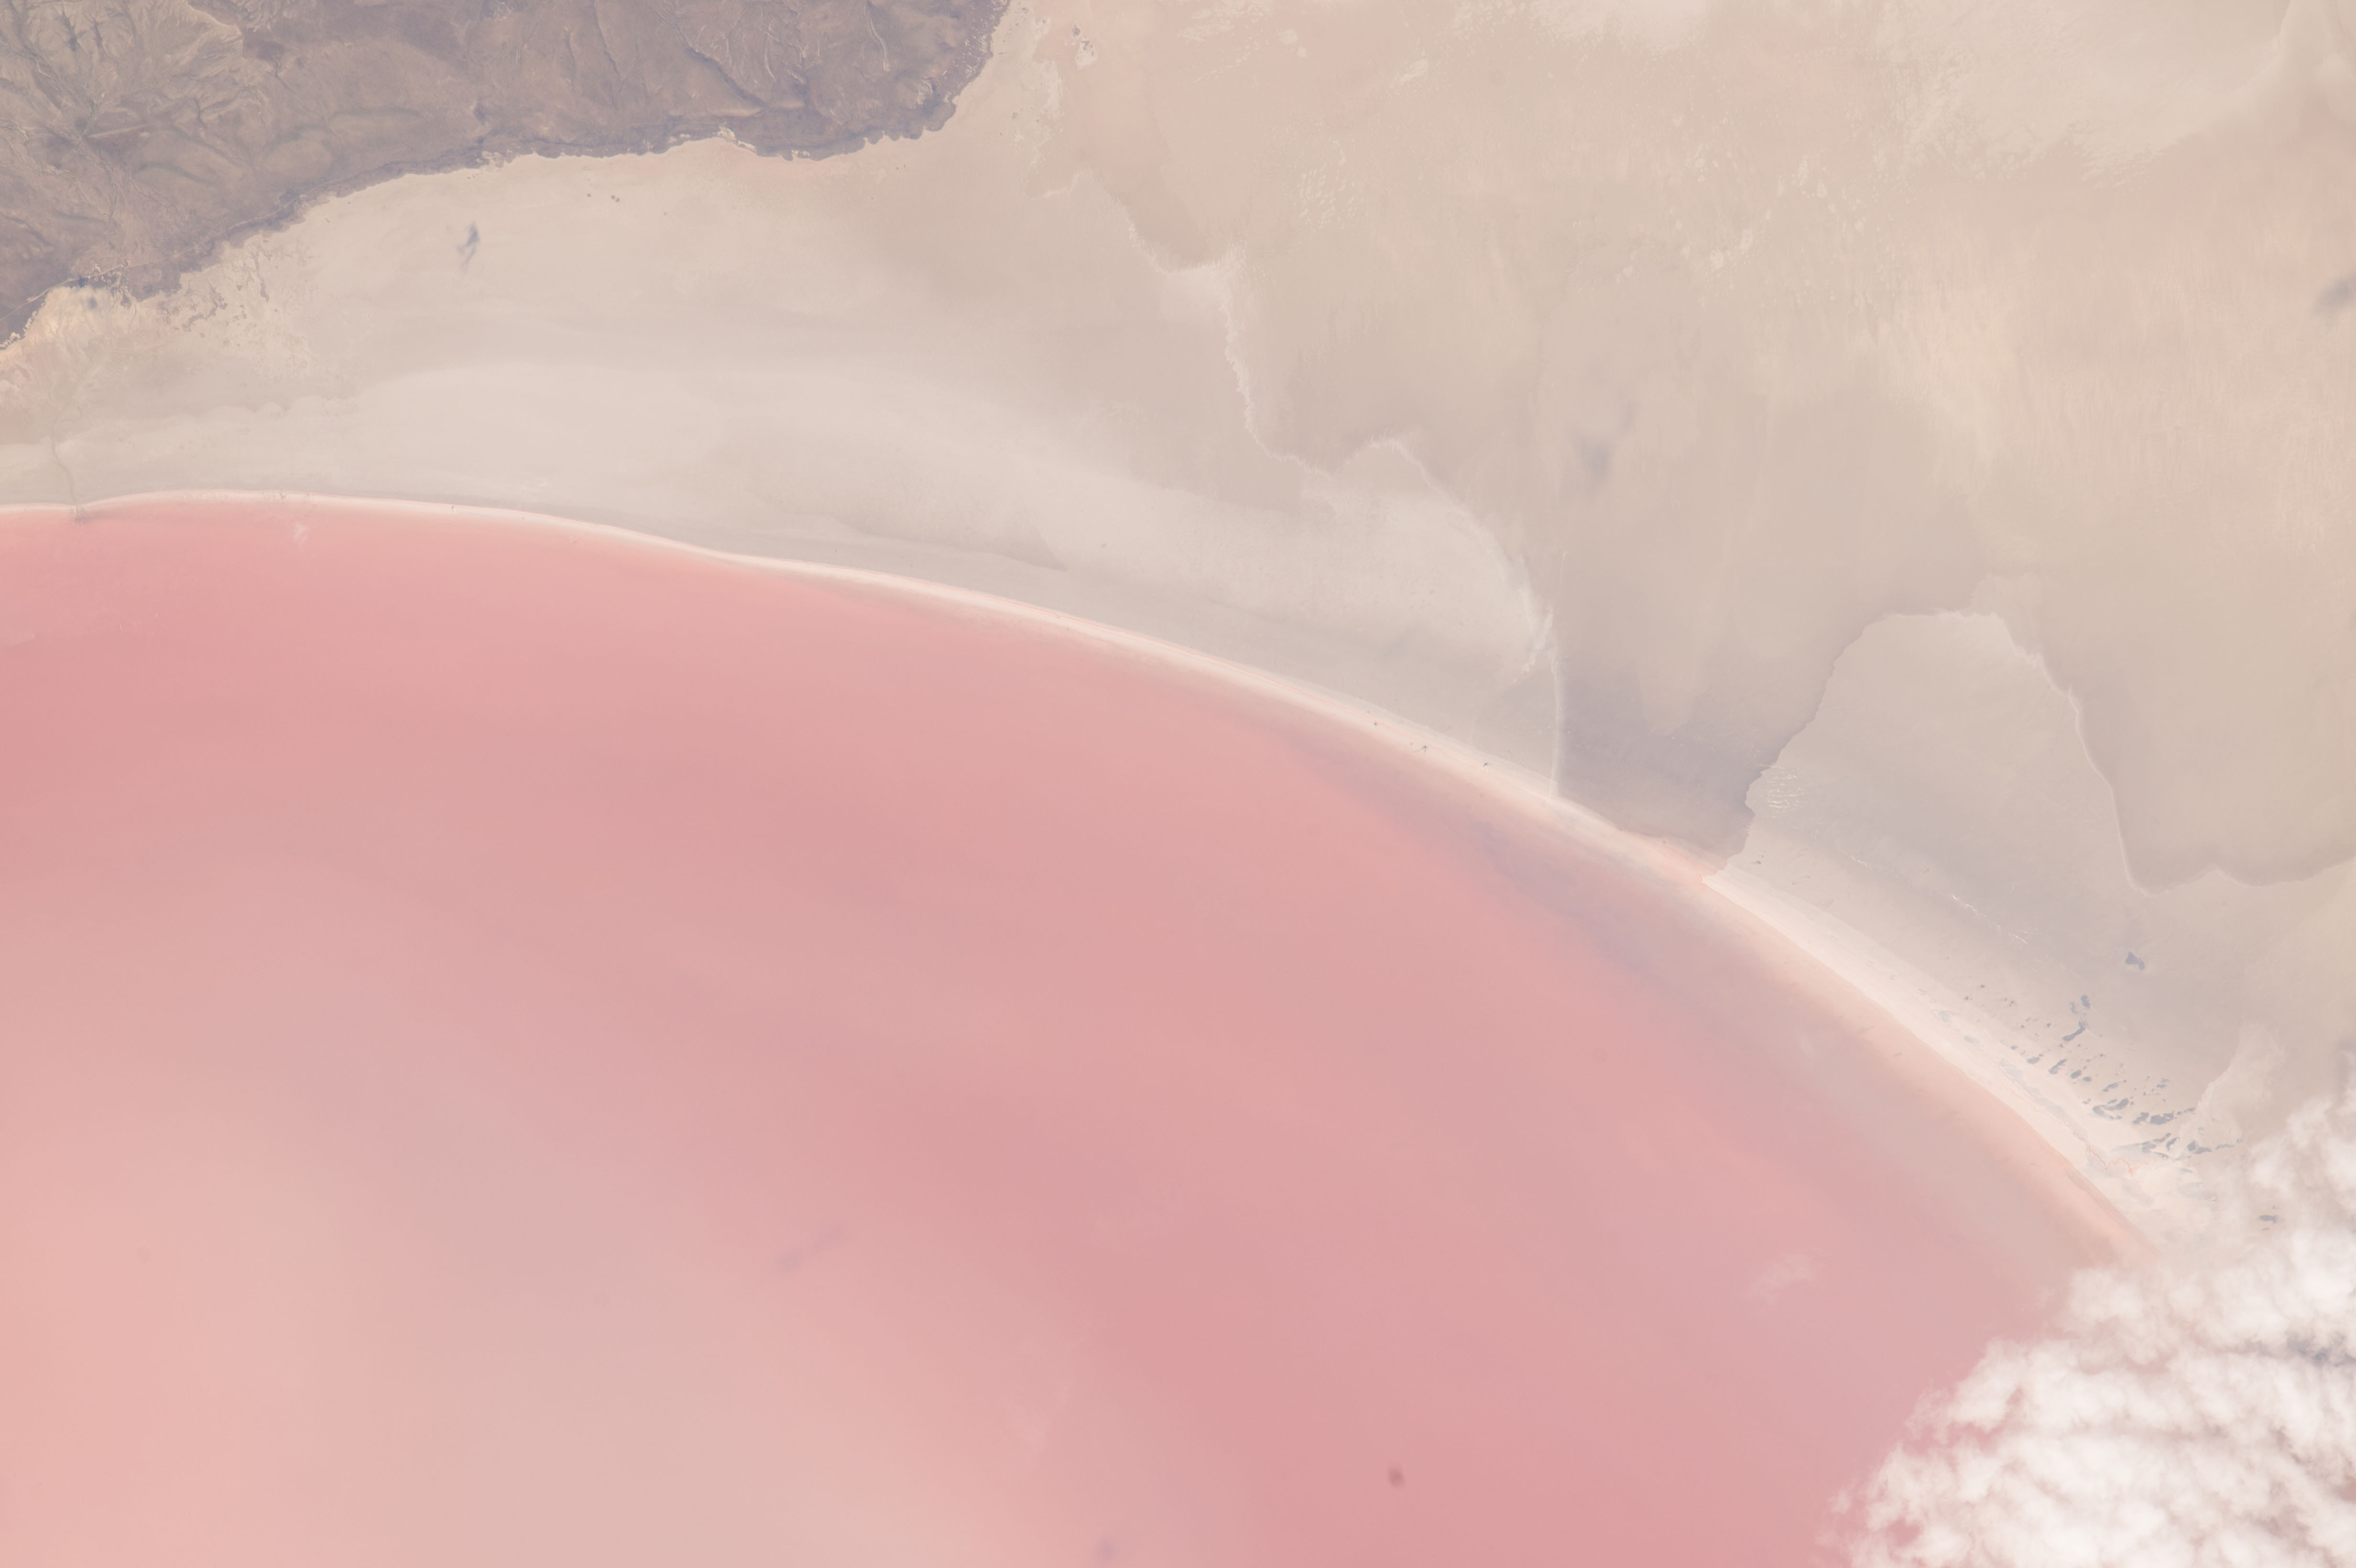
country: TURKEY
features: LAKE TUZ, ALGAE BLOOM, EASTERN SHORE, HILLS
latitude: 38.7
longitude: 33.5
